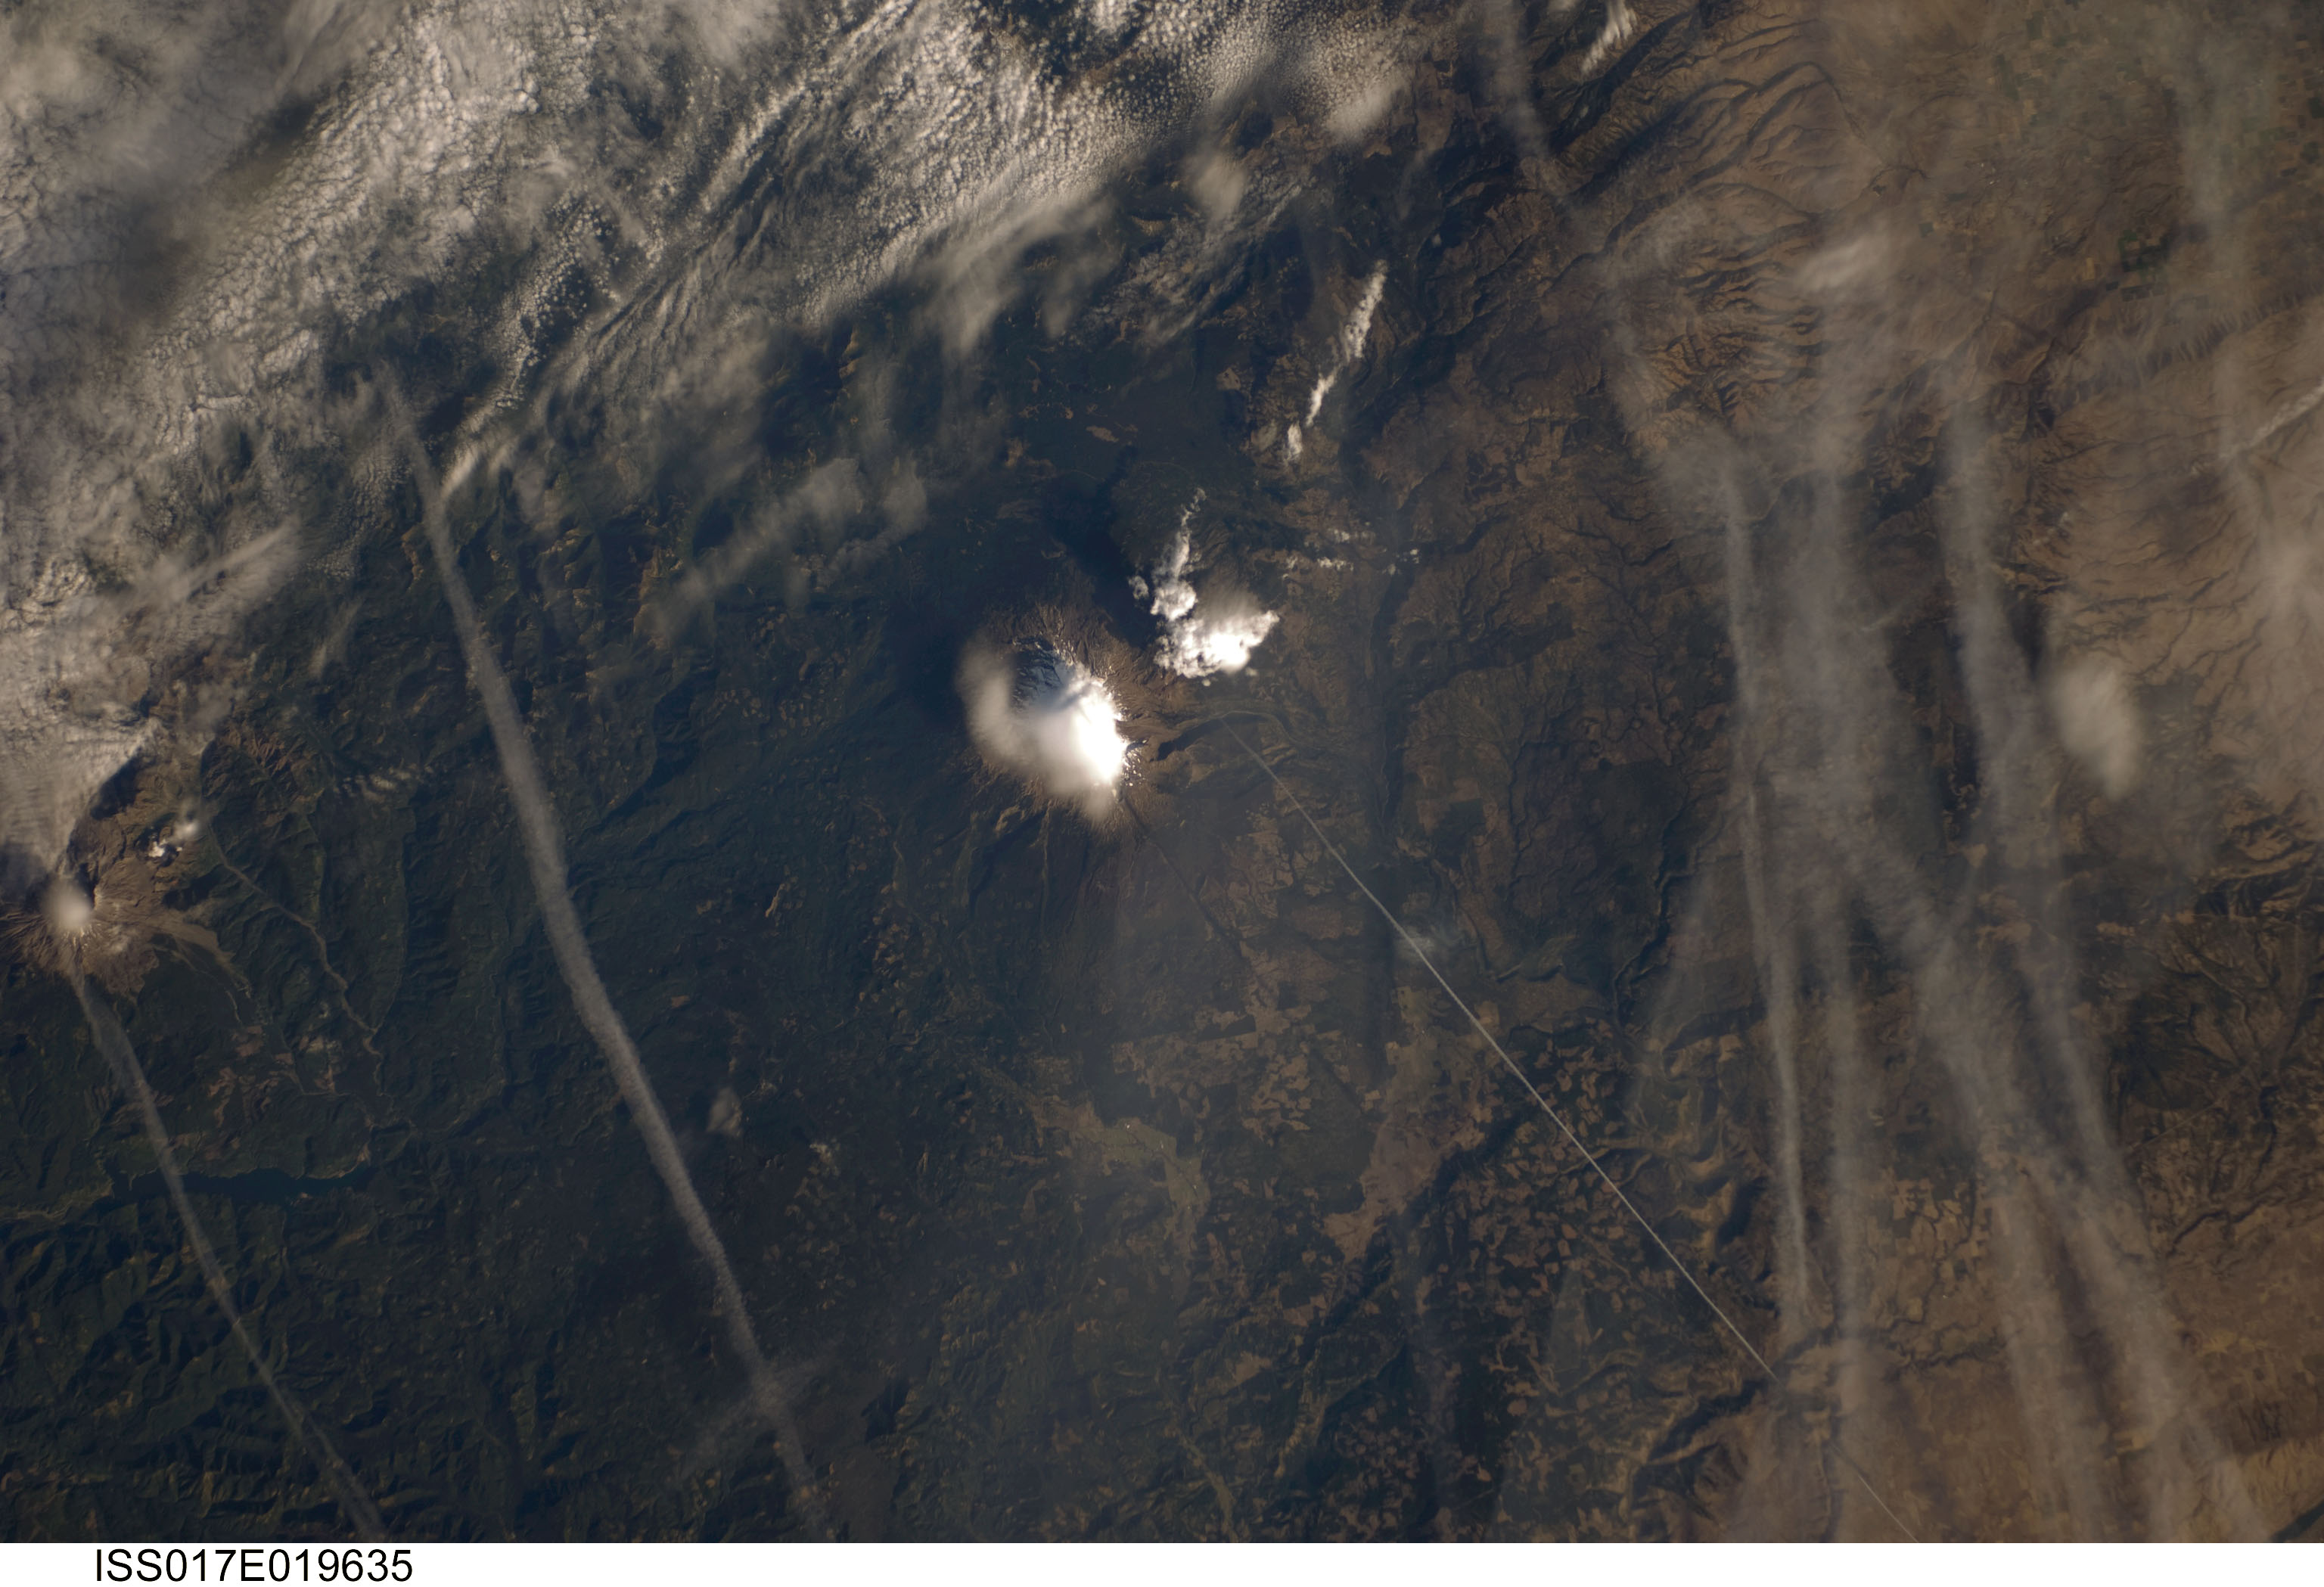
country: USA-WASHINGTON
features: MT. ADAMS, MT. ST. HELENS, CONTRAILS
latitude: 46.1
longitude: -121.5
